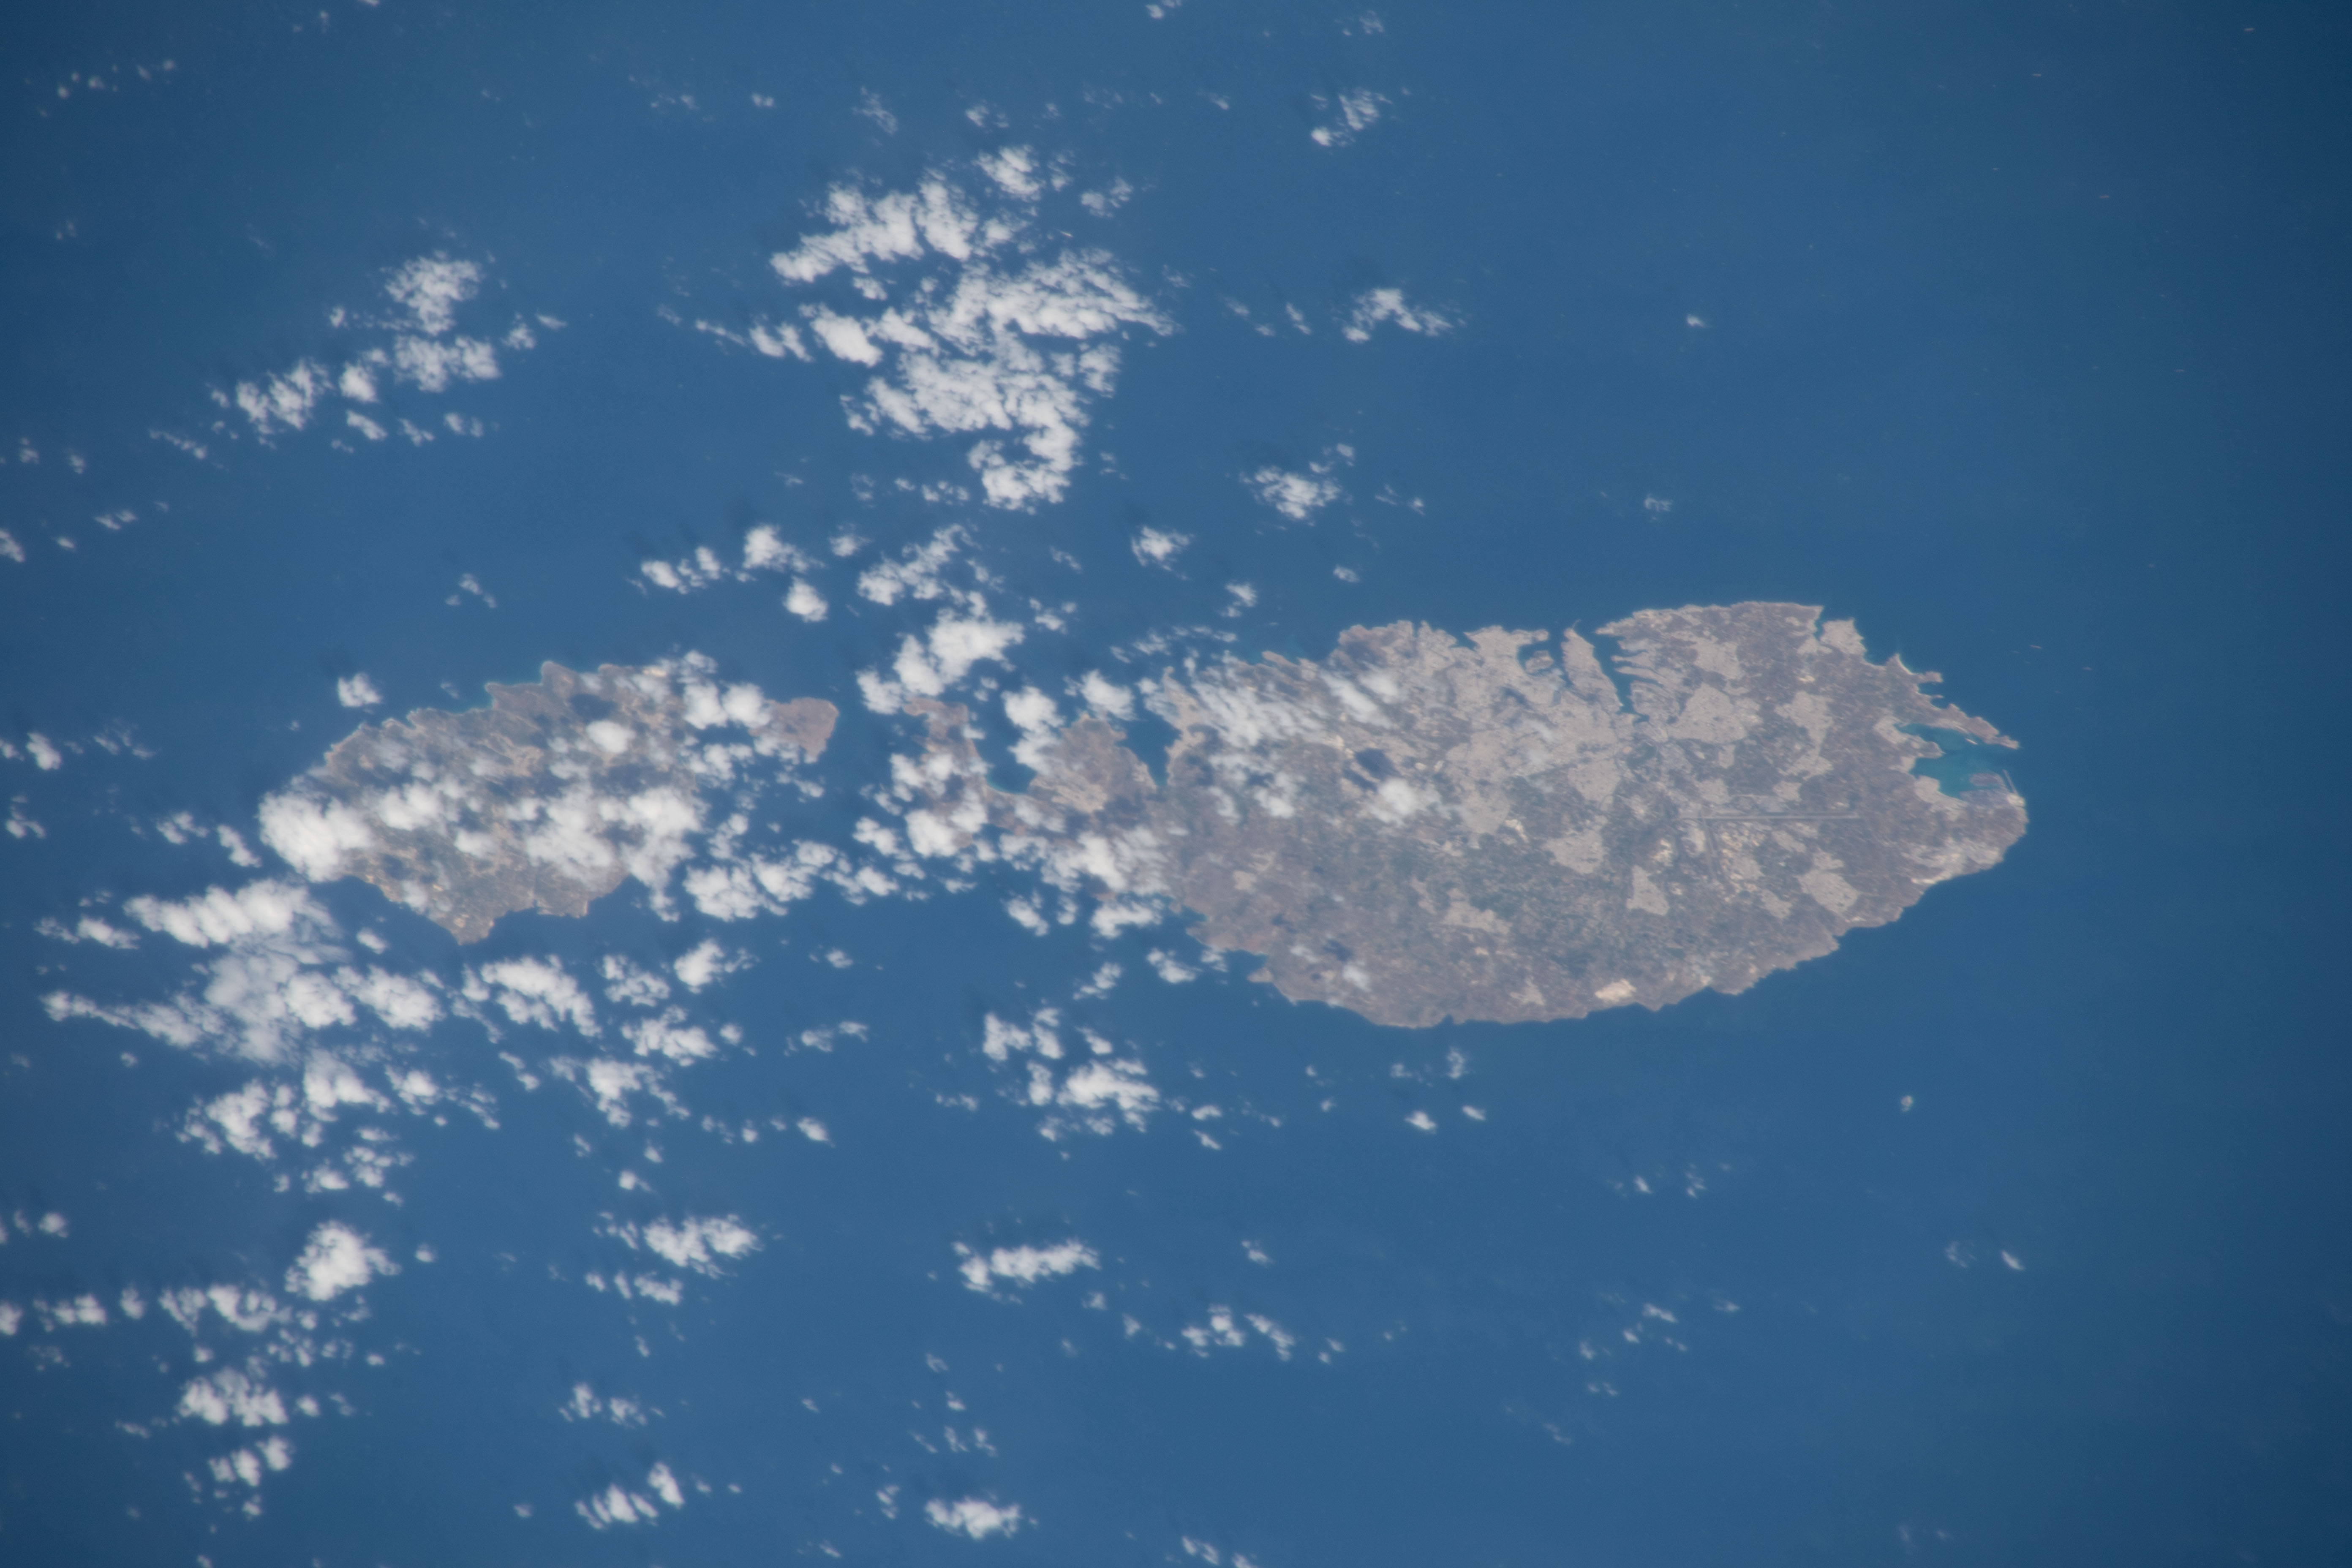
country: MALTA
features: MALTA,ST. JULIAN'S,ZEBBUG,VICTORIA,ST. PAUL'S BAY,GHAJNSIELEM,VALETTA,MELLIEHA,MEDITERRANEAN SEA
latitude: 35.9
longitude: 14.4
